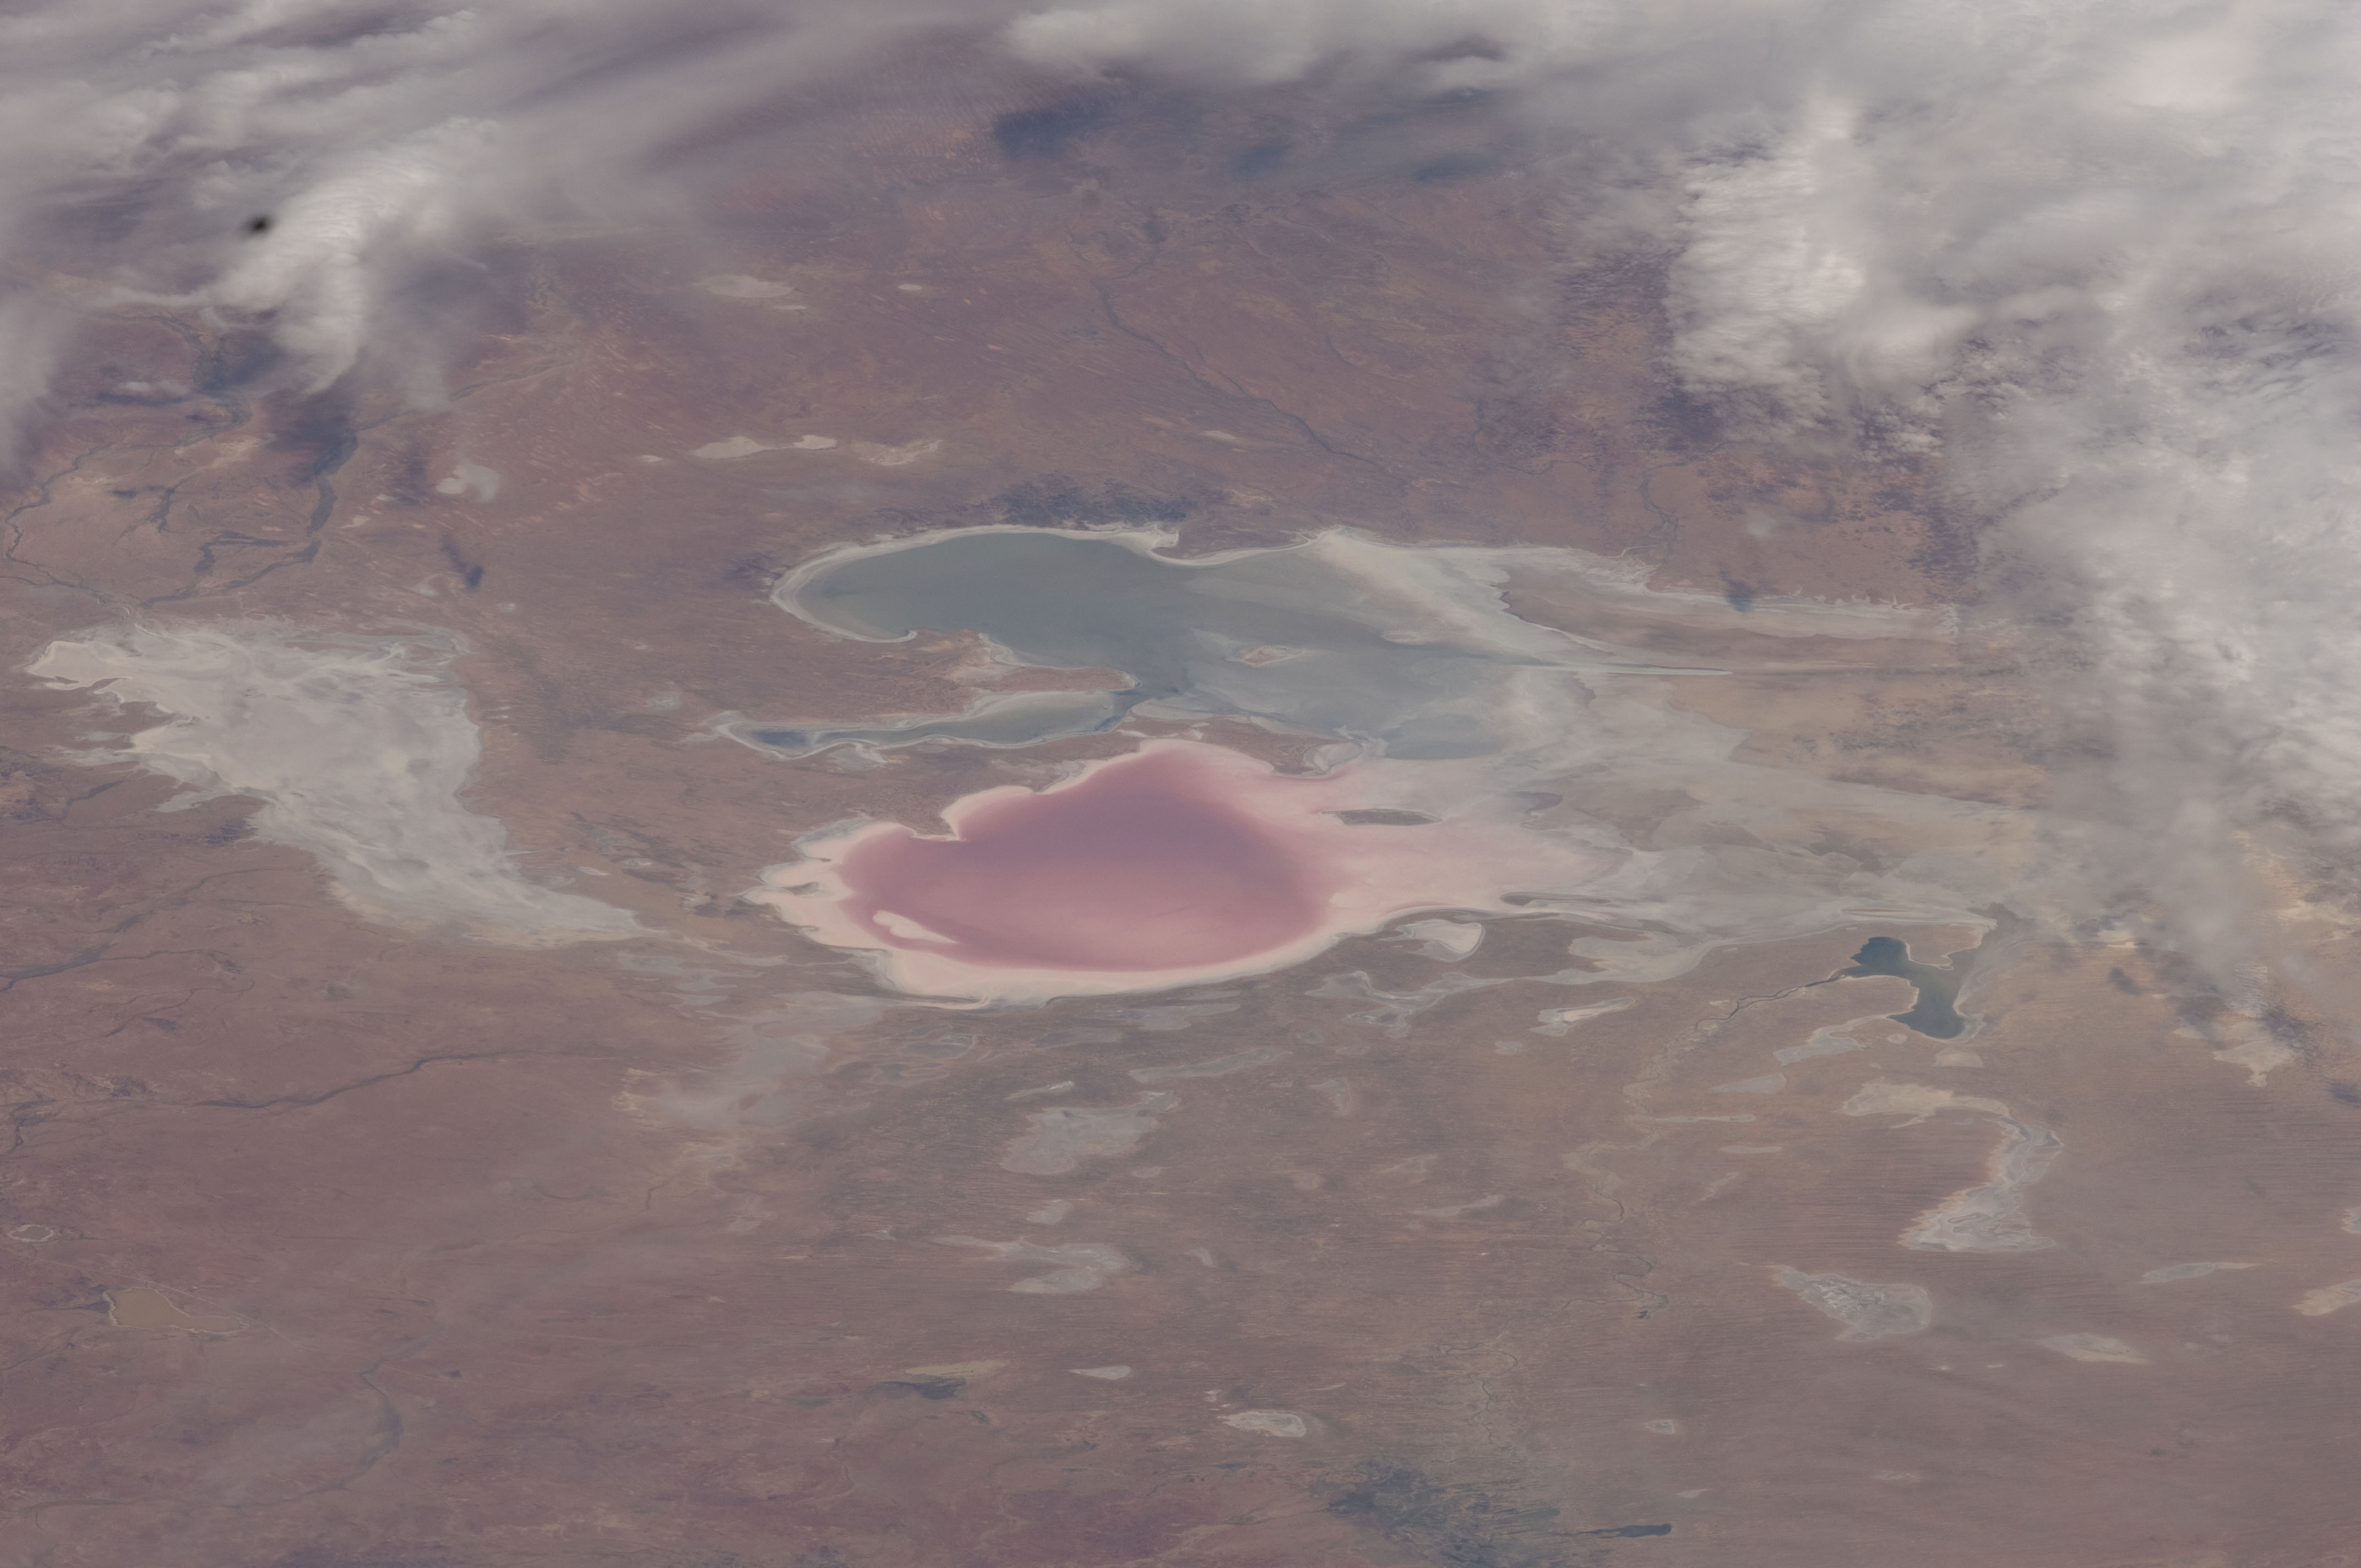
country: AUSTRALIA-SA
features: L. EYRE, L. EYRE BASIN
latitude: -28.6
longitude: 137.2
